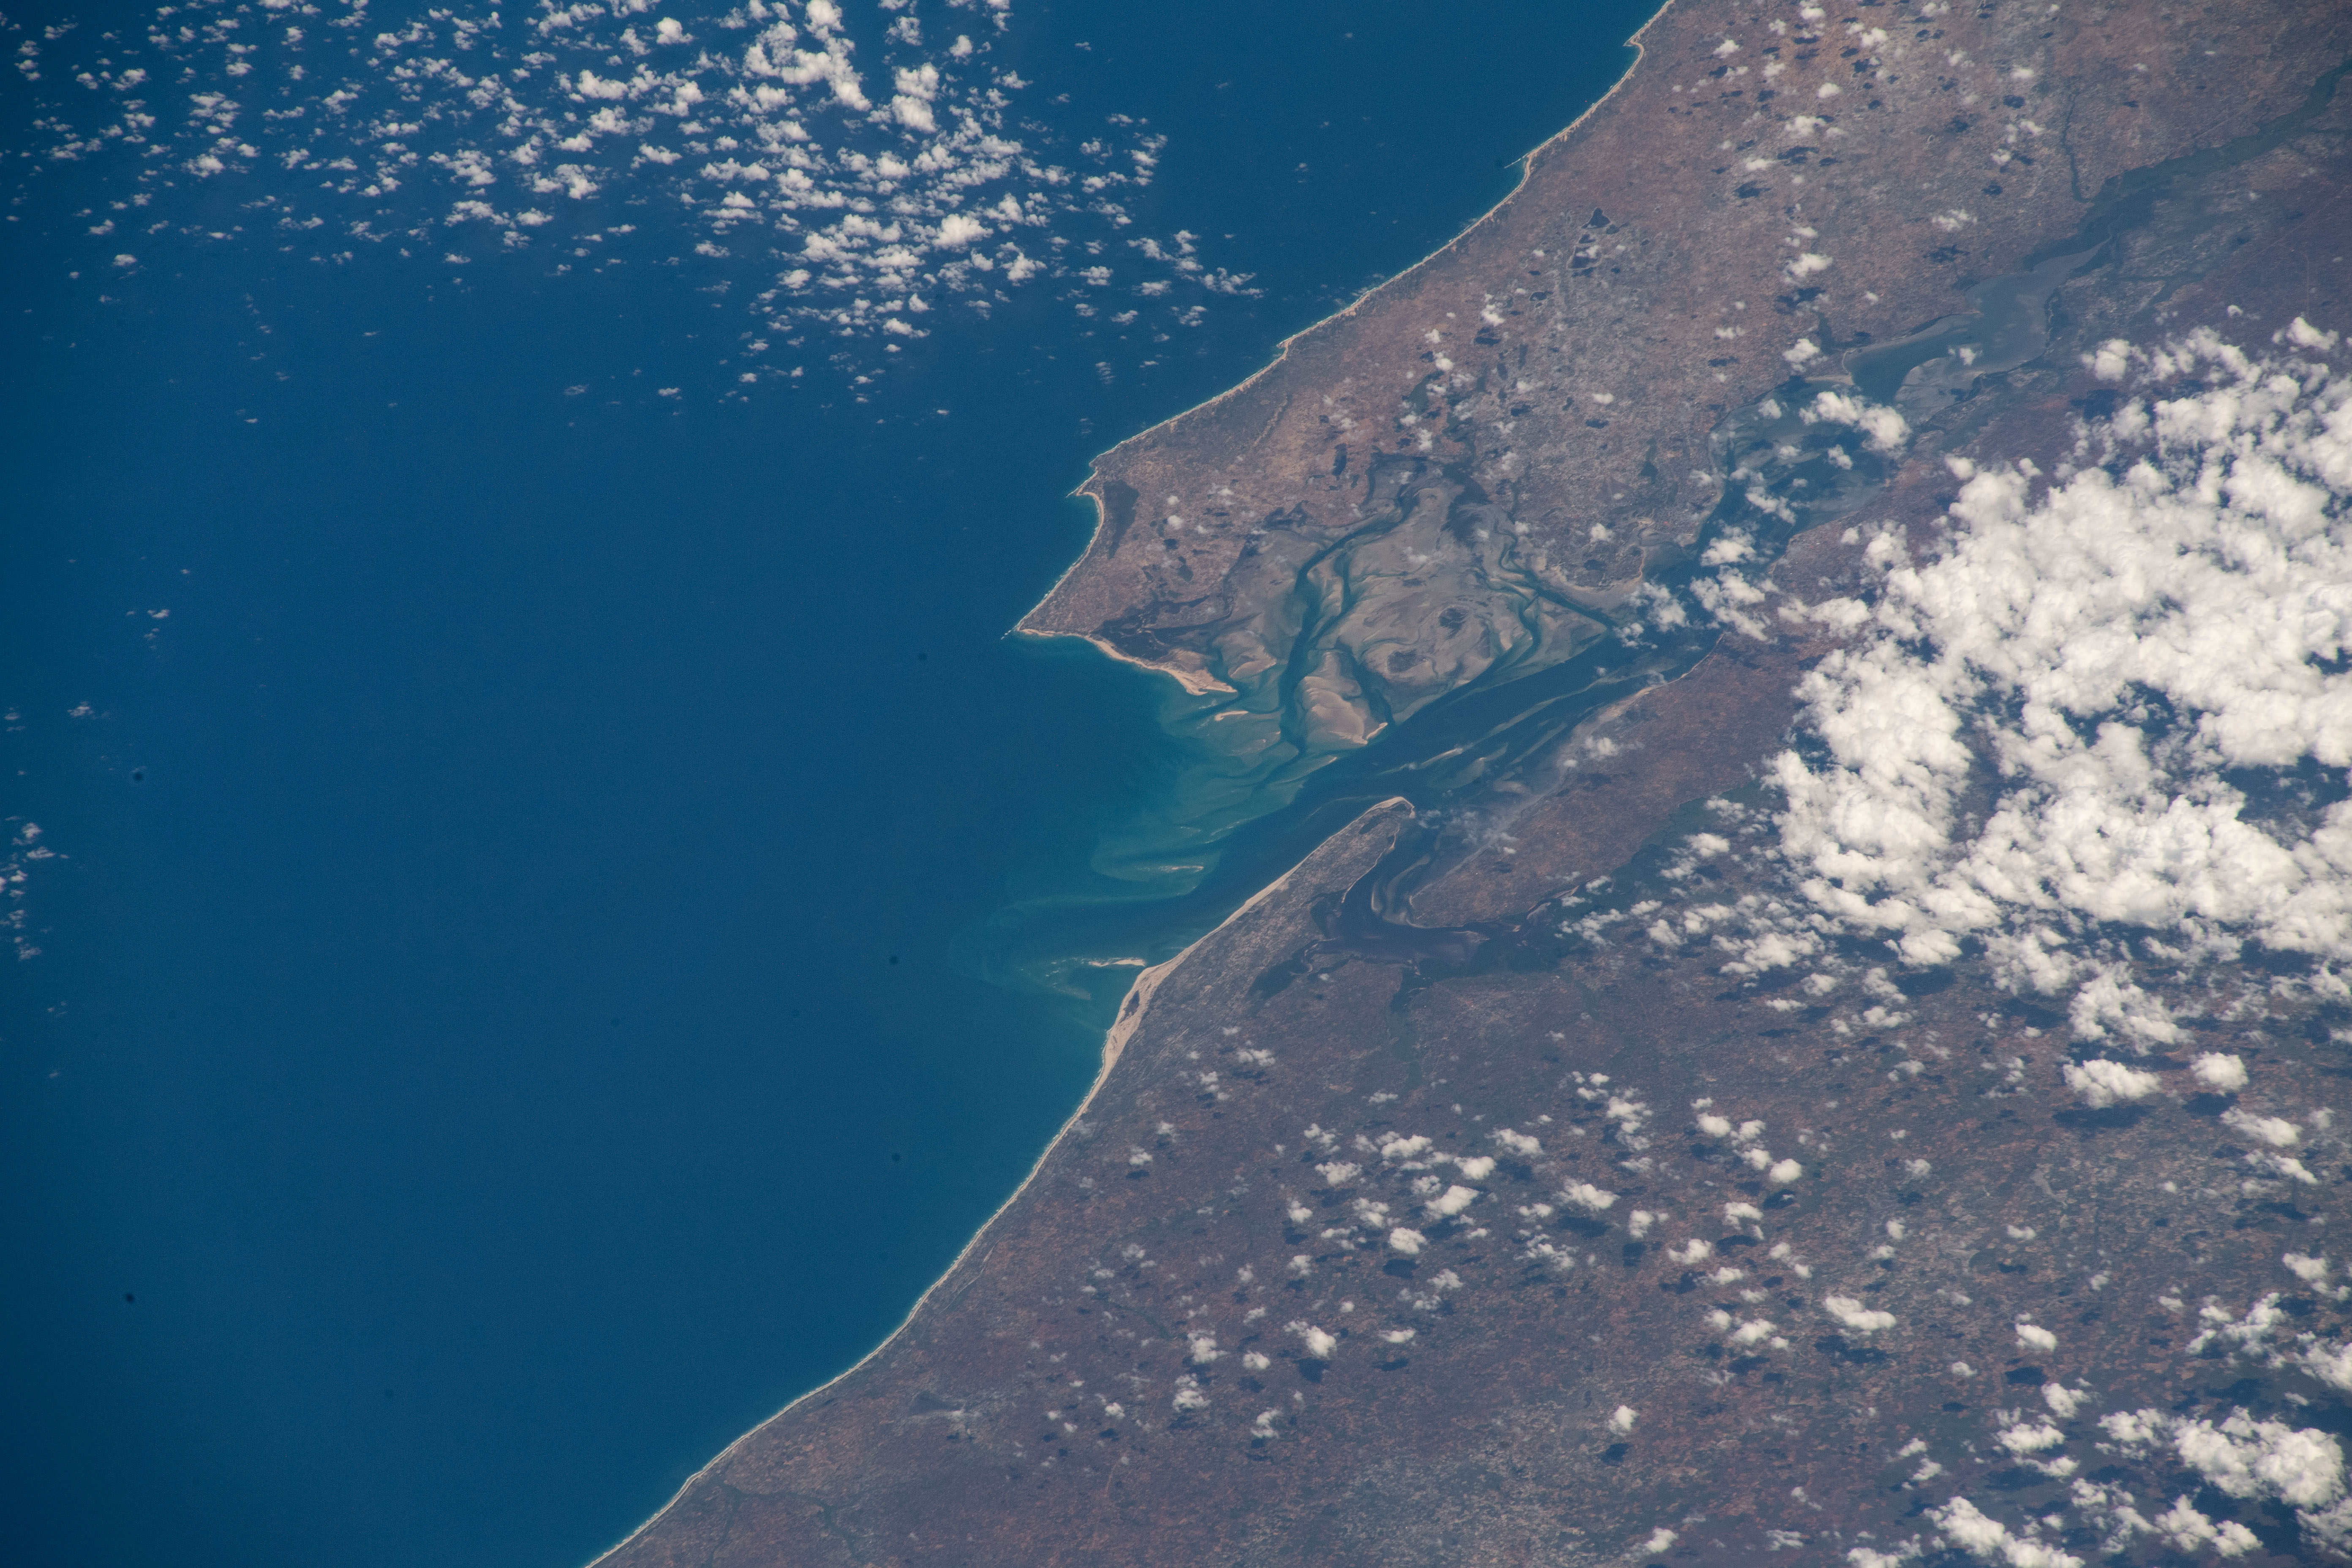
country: MOZAMBIQUE
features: MAXIXE, BAIA DE INHAMBANE
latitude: -23.8
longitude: 35.4
